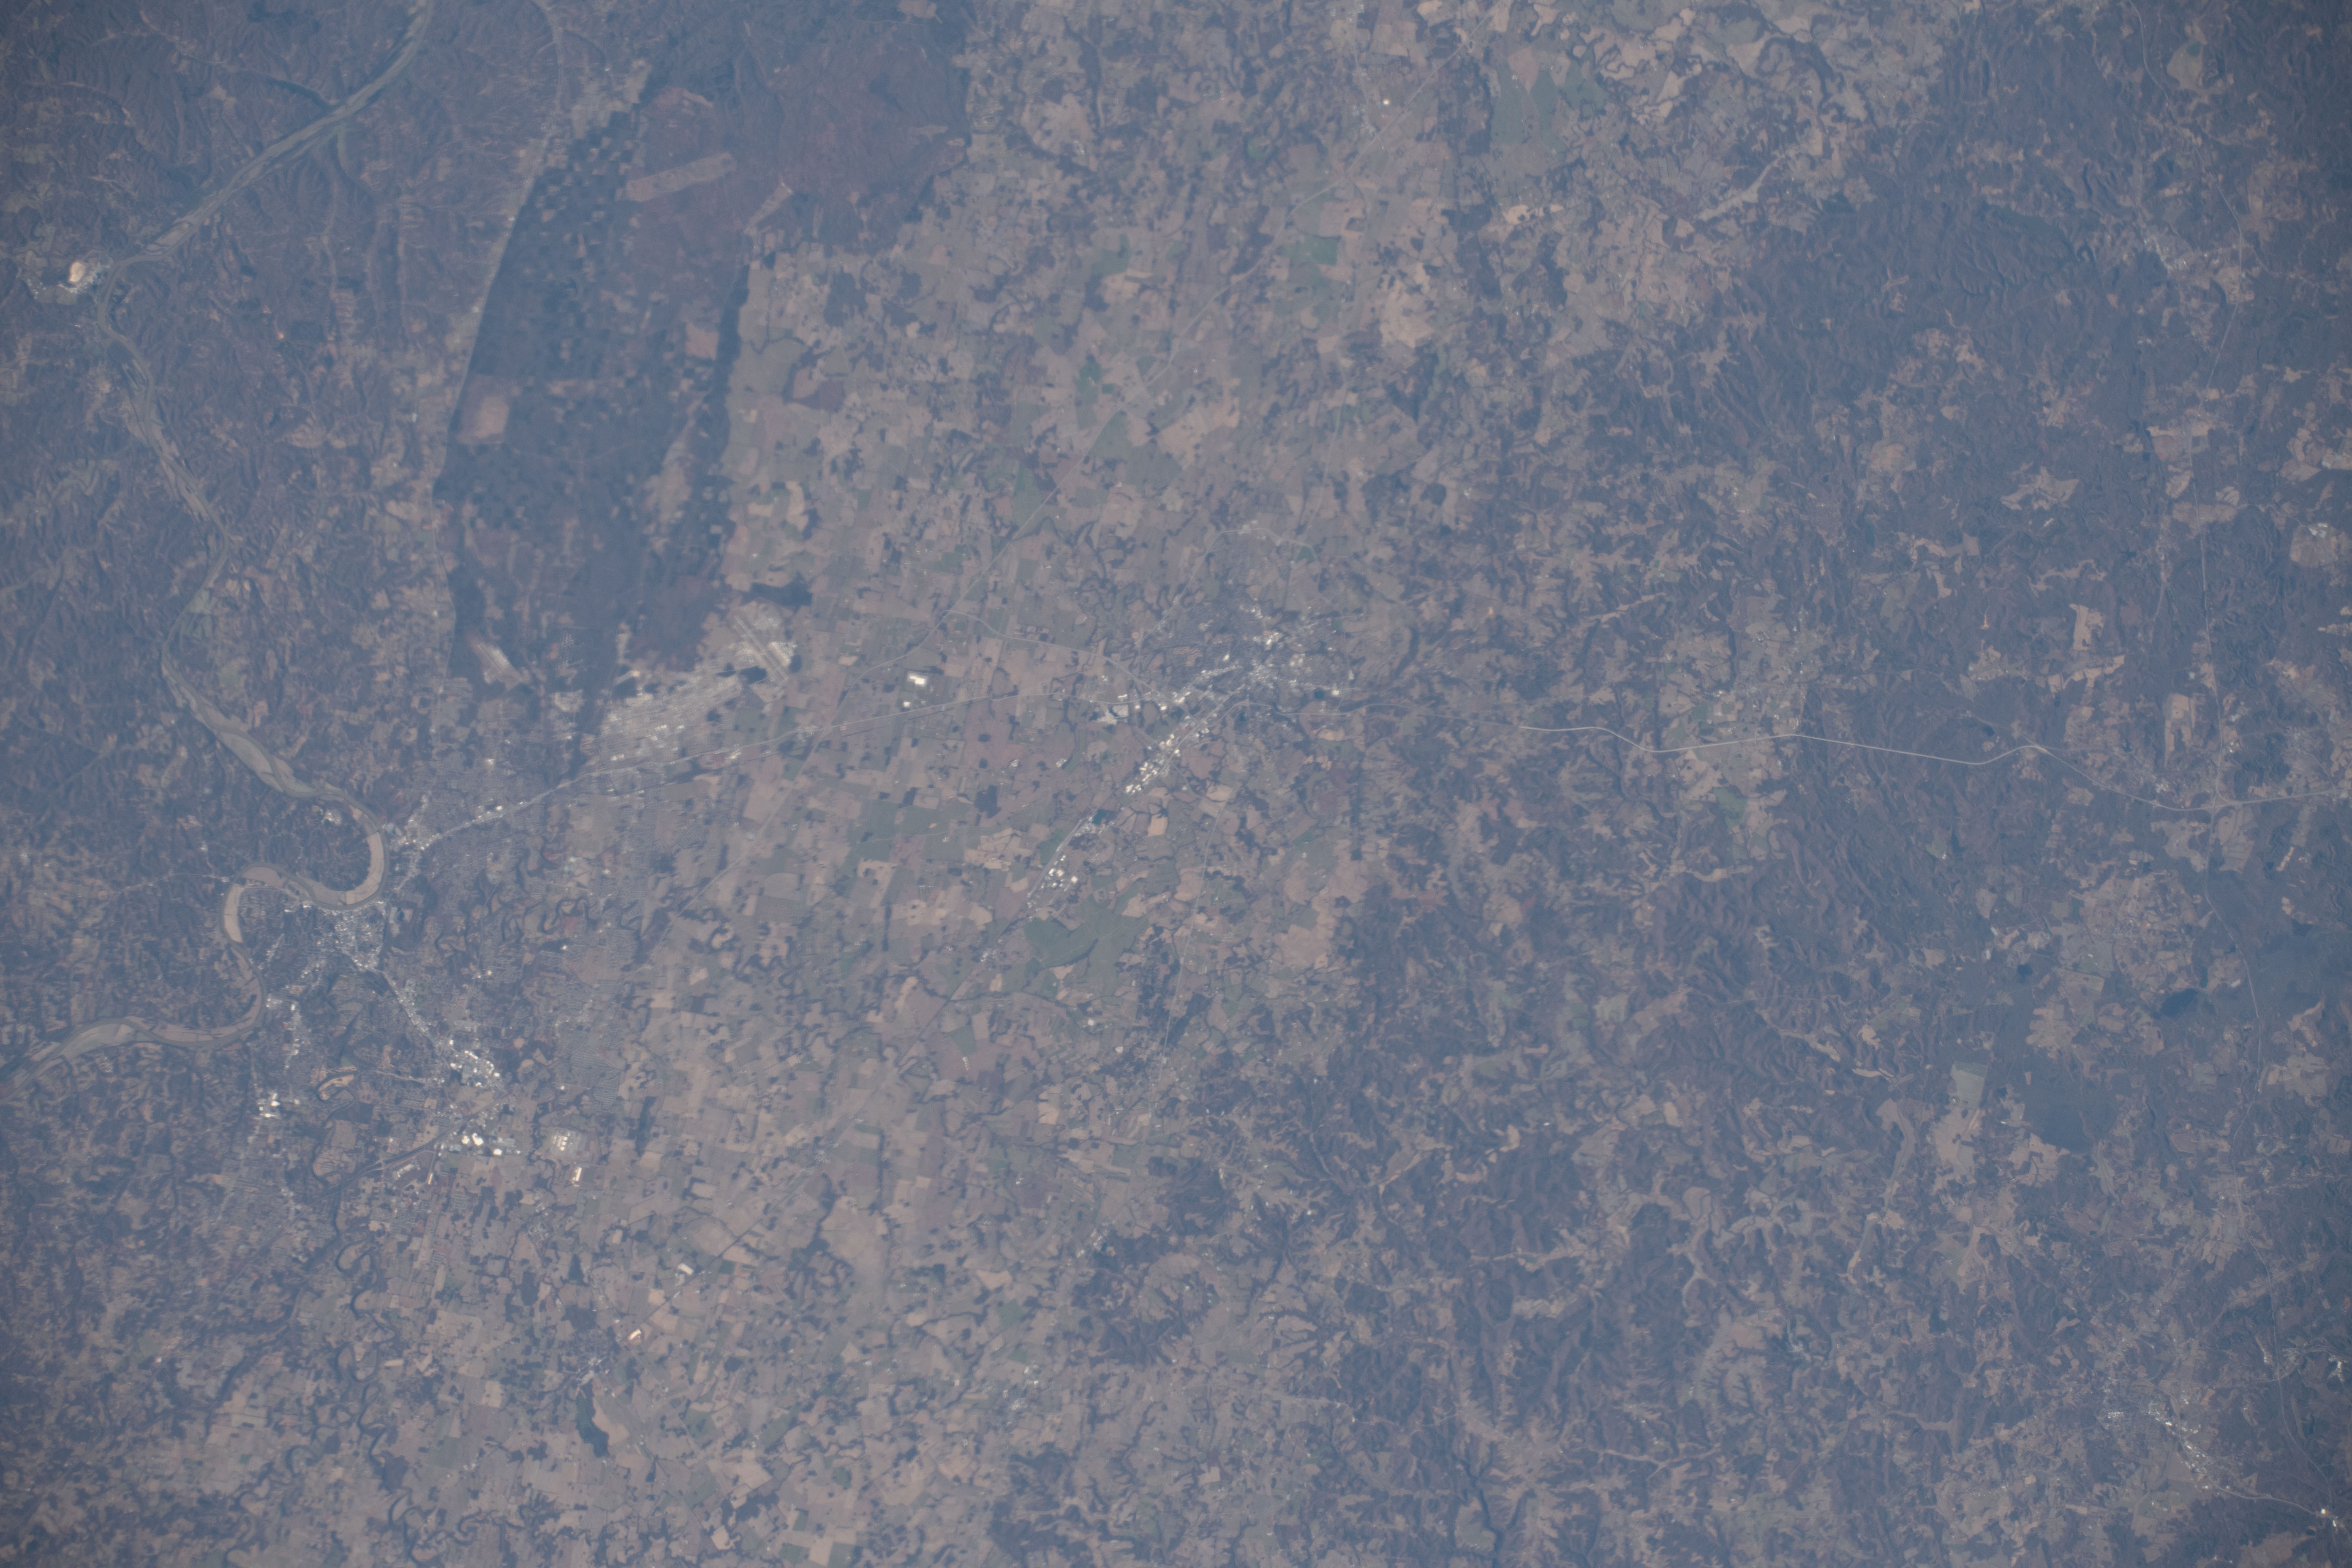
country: USA-KENTUCKY
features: FORT CAMPBELL, CUMBERLAND RIVER, HOPKINSVILLE, KENTUCKY, CLARKSVILLE, TENNESSEE
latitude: 36.8
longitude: -87.4
